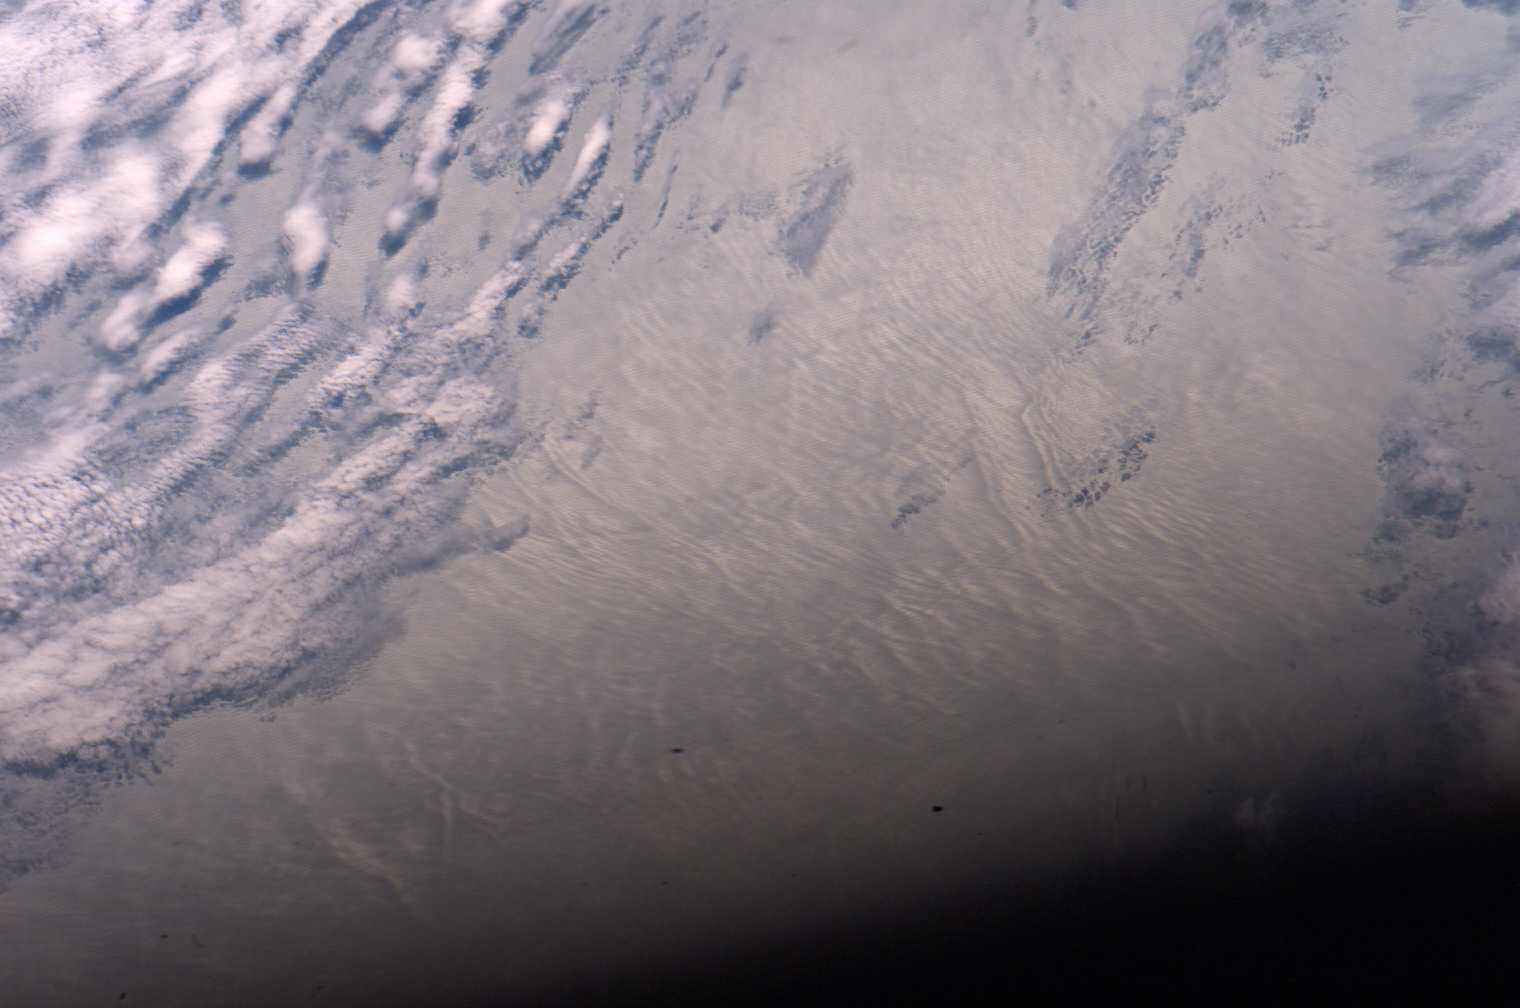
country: ATLANTIC OCEAN
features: SEA SURFACE, GLINT, WAVES
